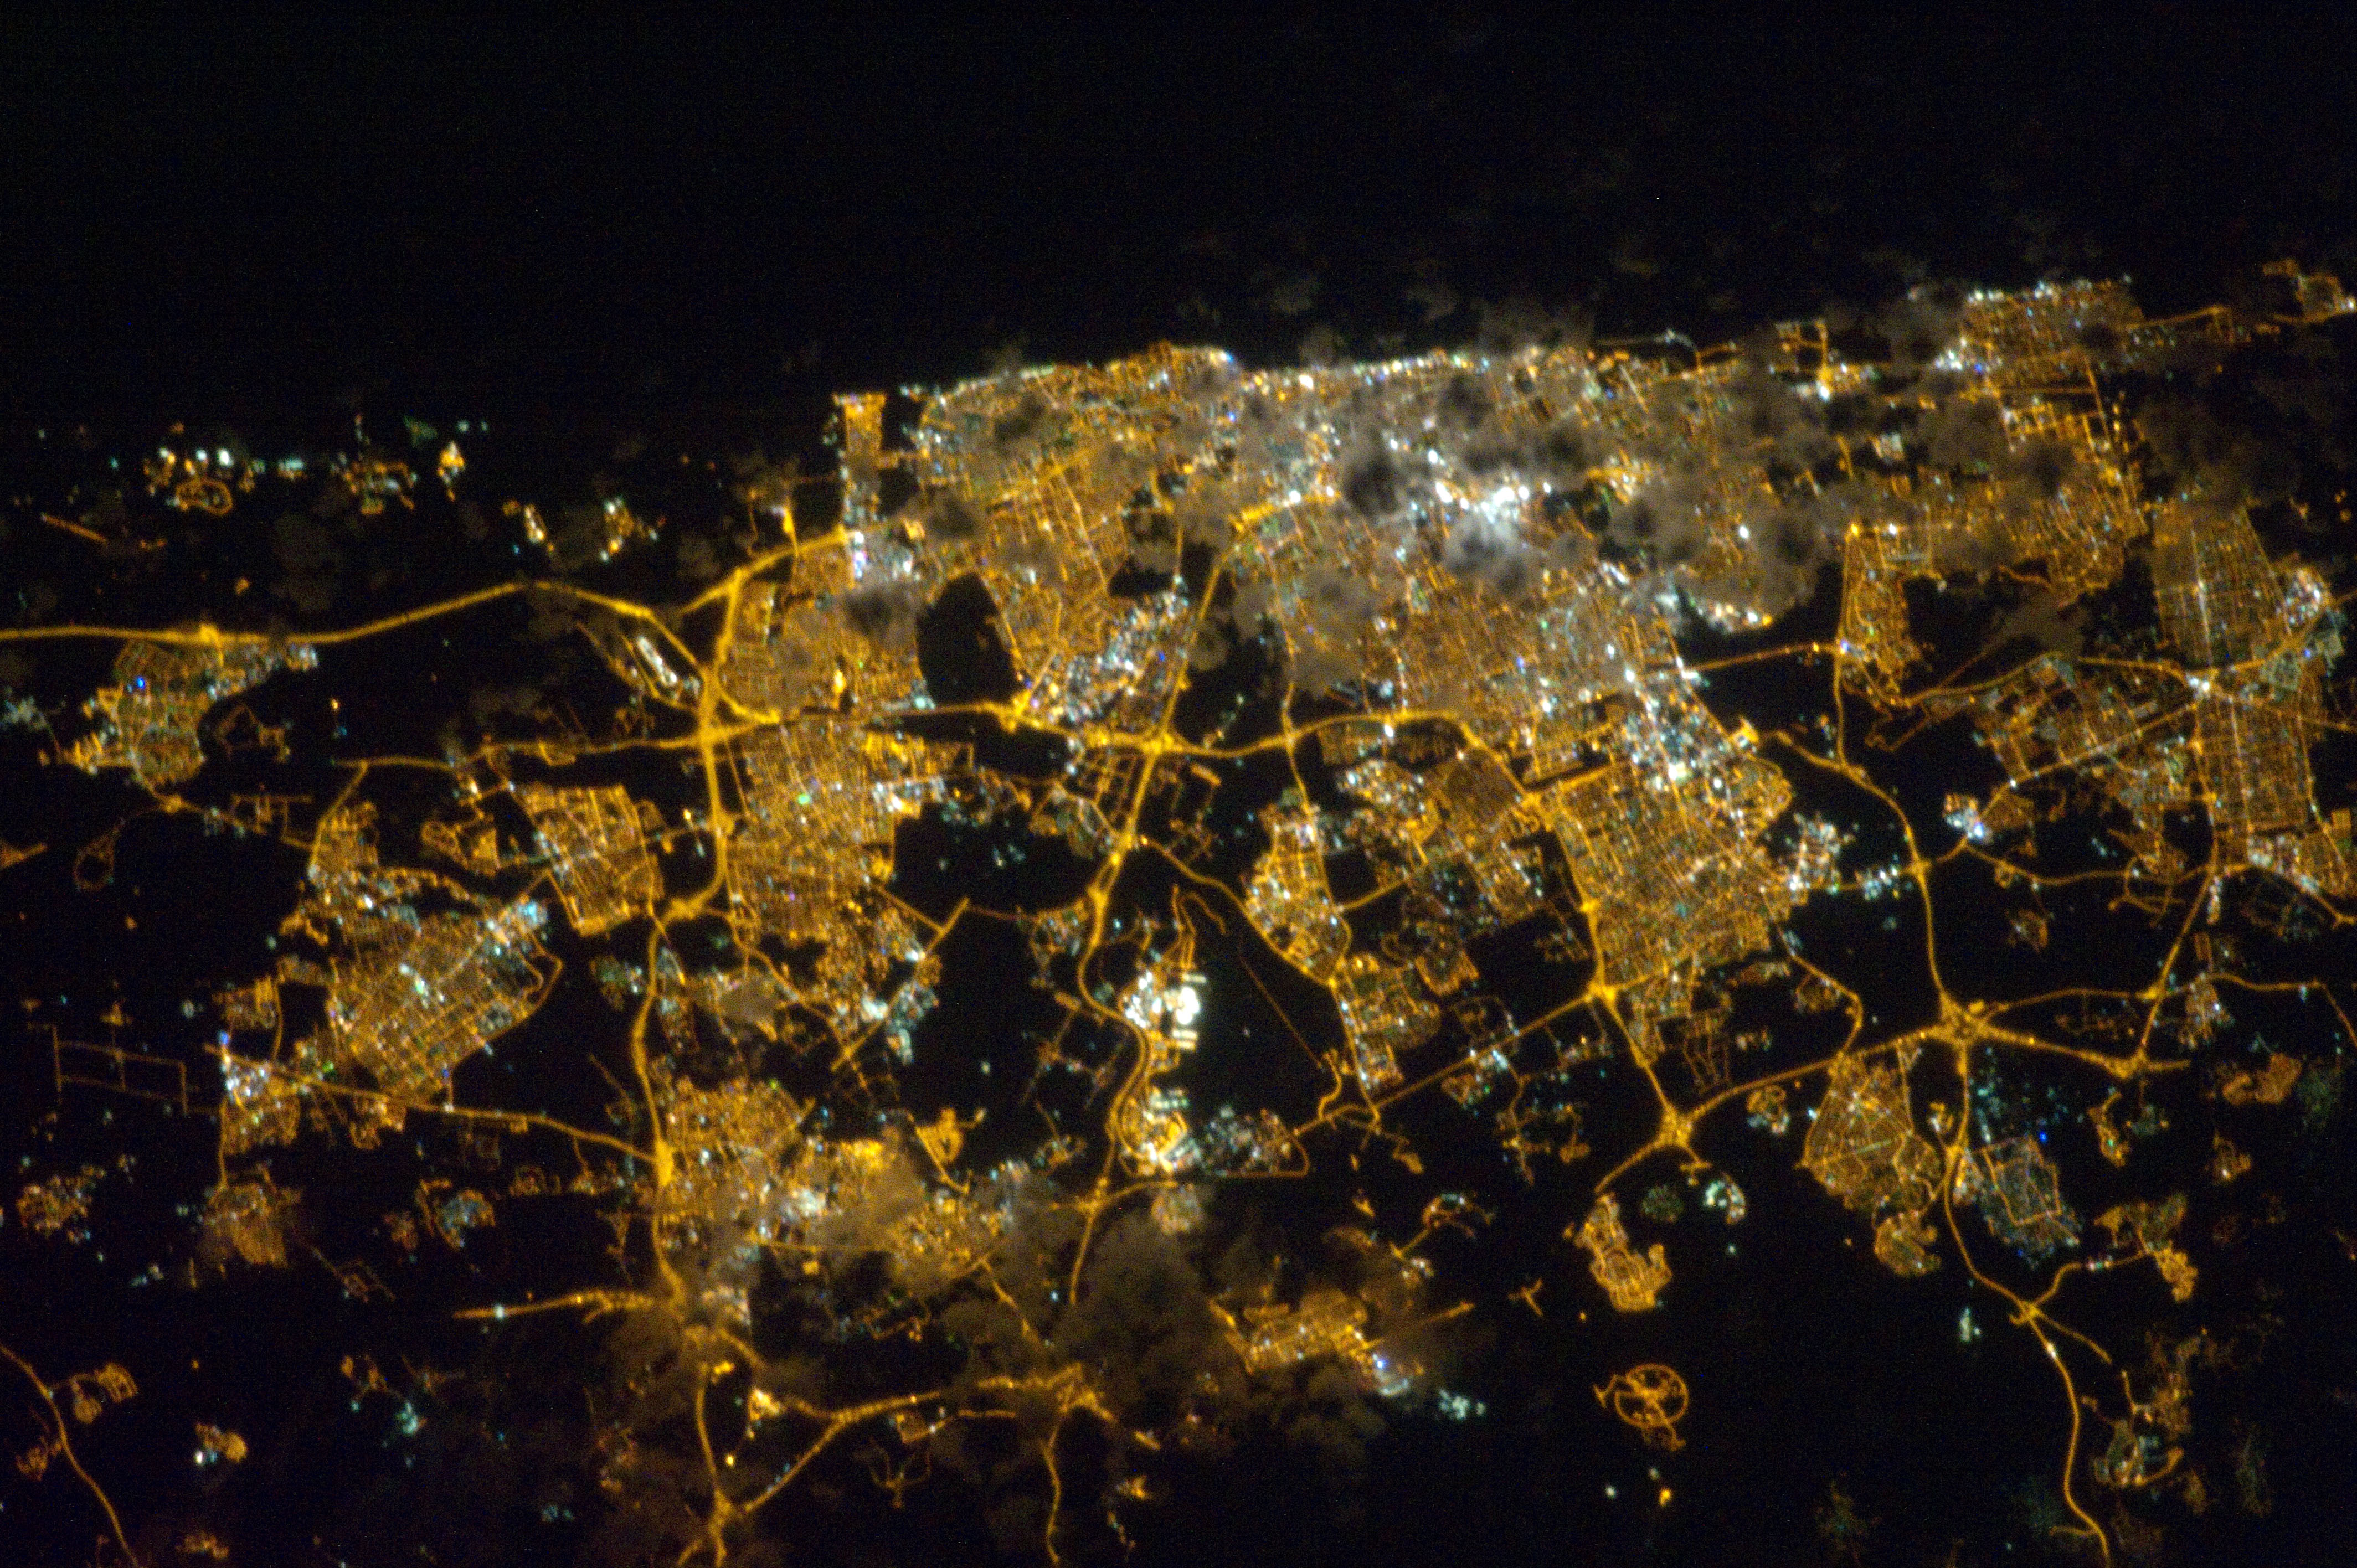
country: ISRAEL
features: ISRAEL,TEL AVIV AT NIGHT
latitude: 32.0
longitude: 34.8
